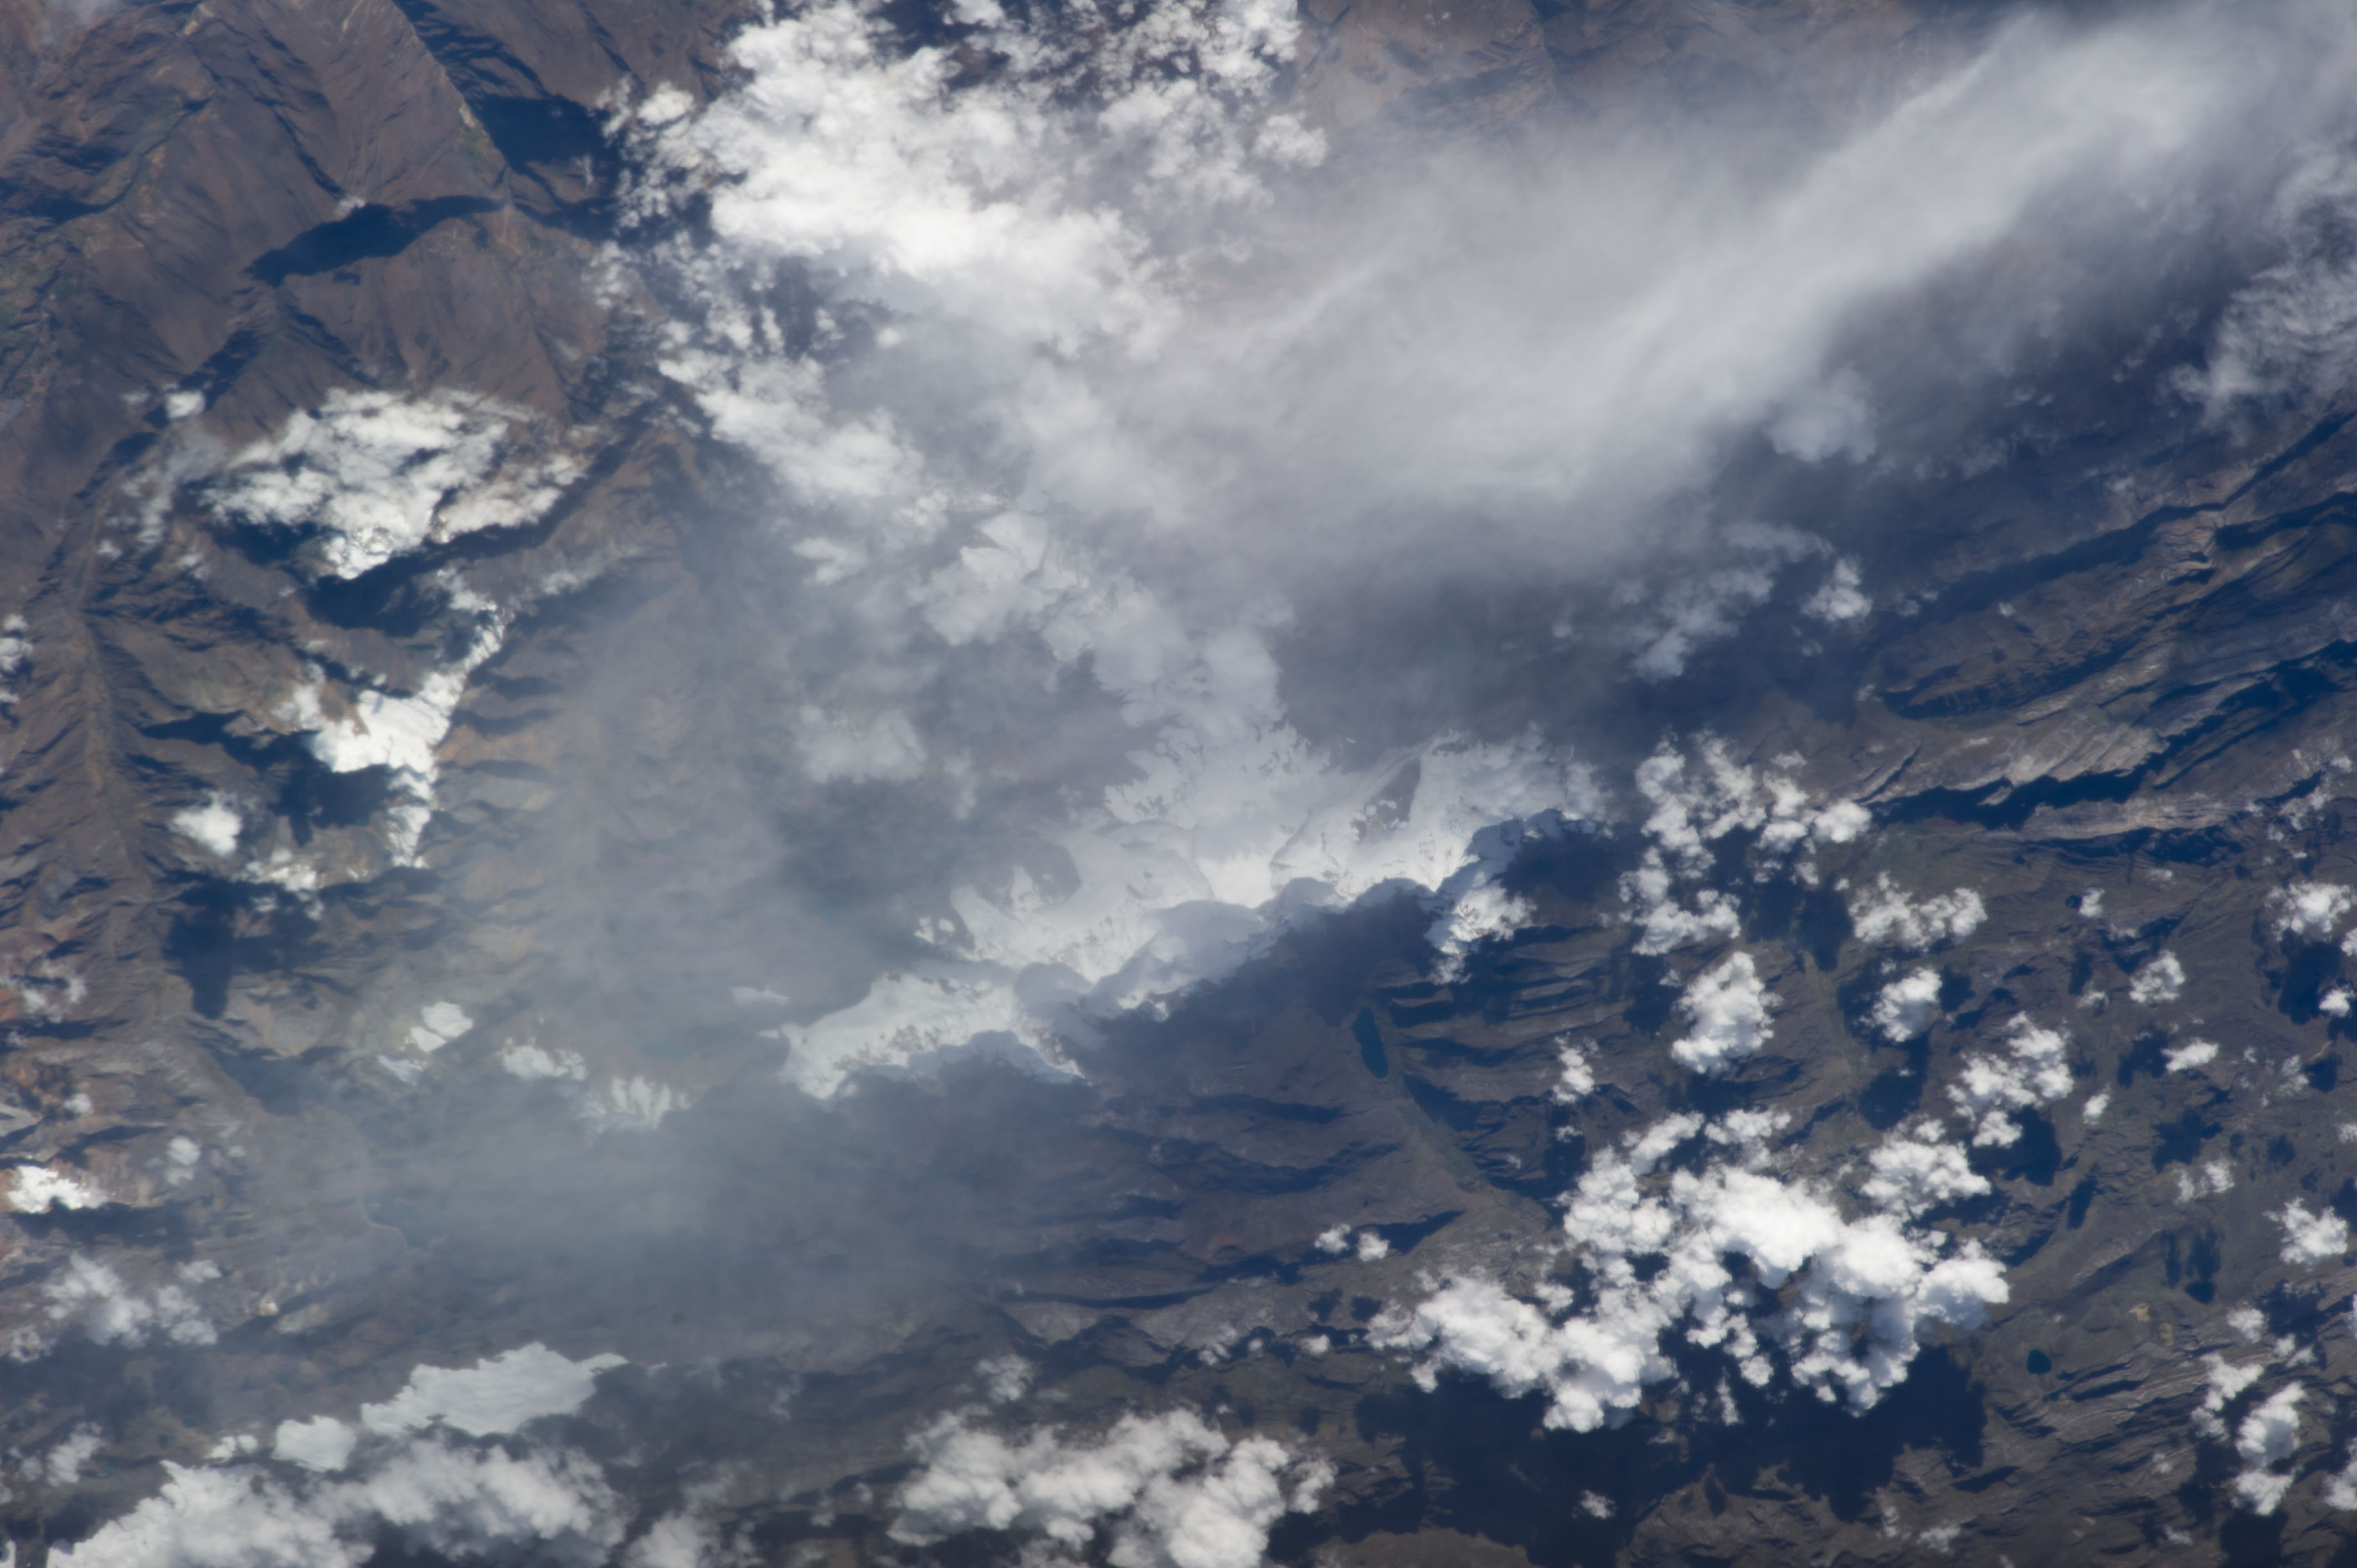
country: PERU
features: HUAYHUASH RA., CERRO YERUPAJA, GLACIERS
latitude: -10.2
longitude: -76.9
